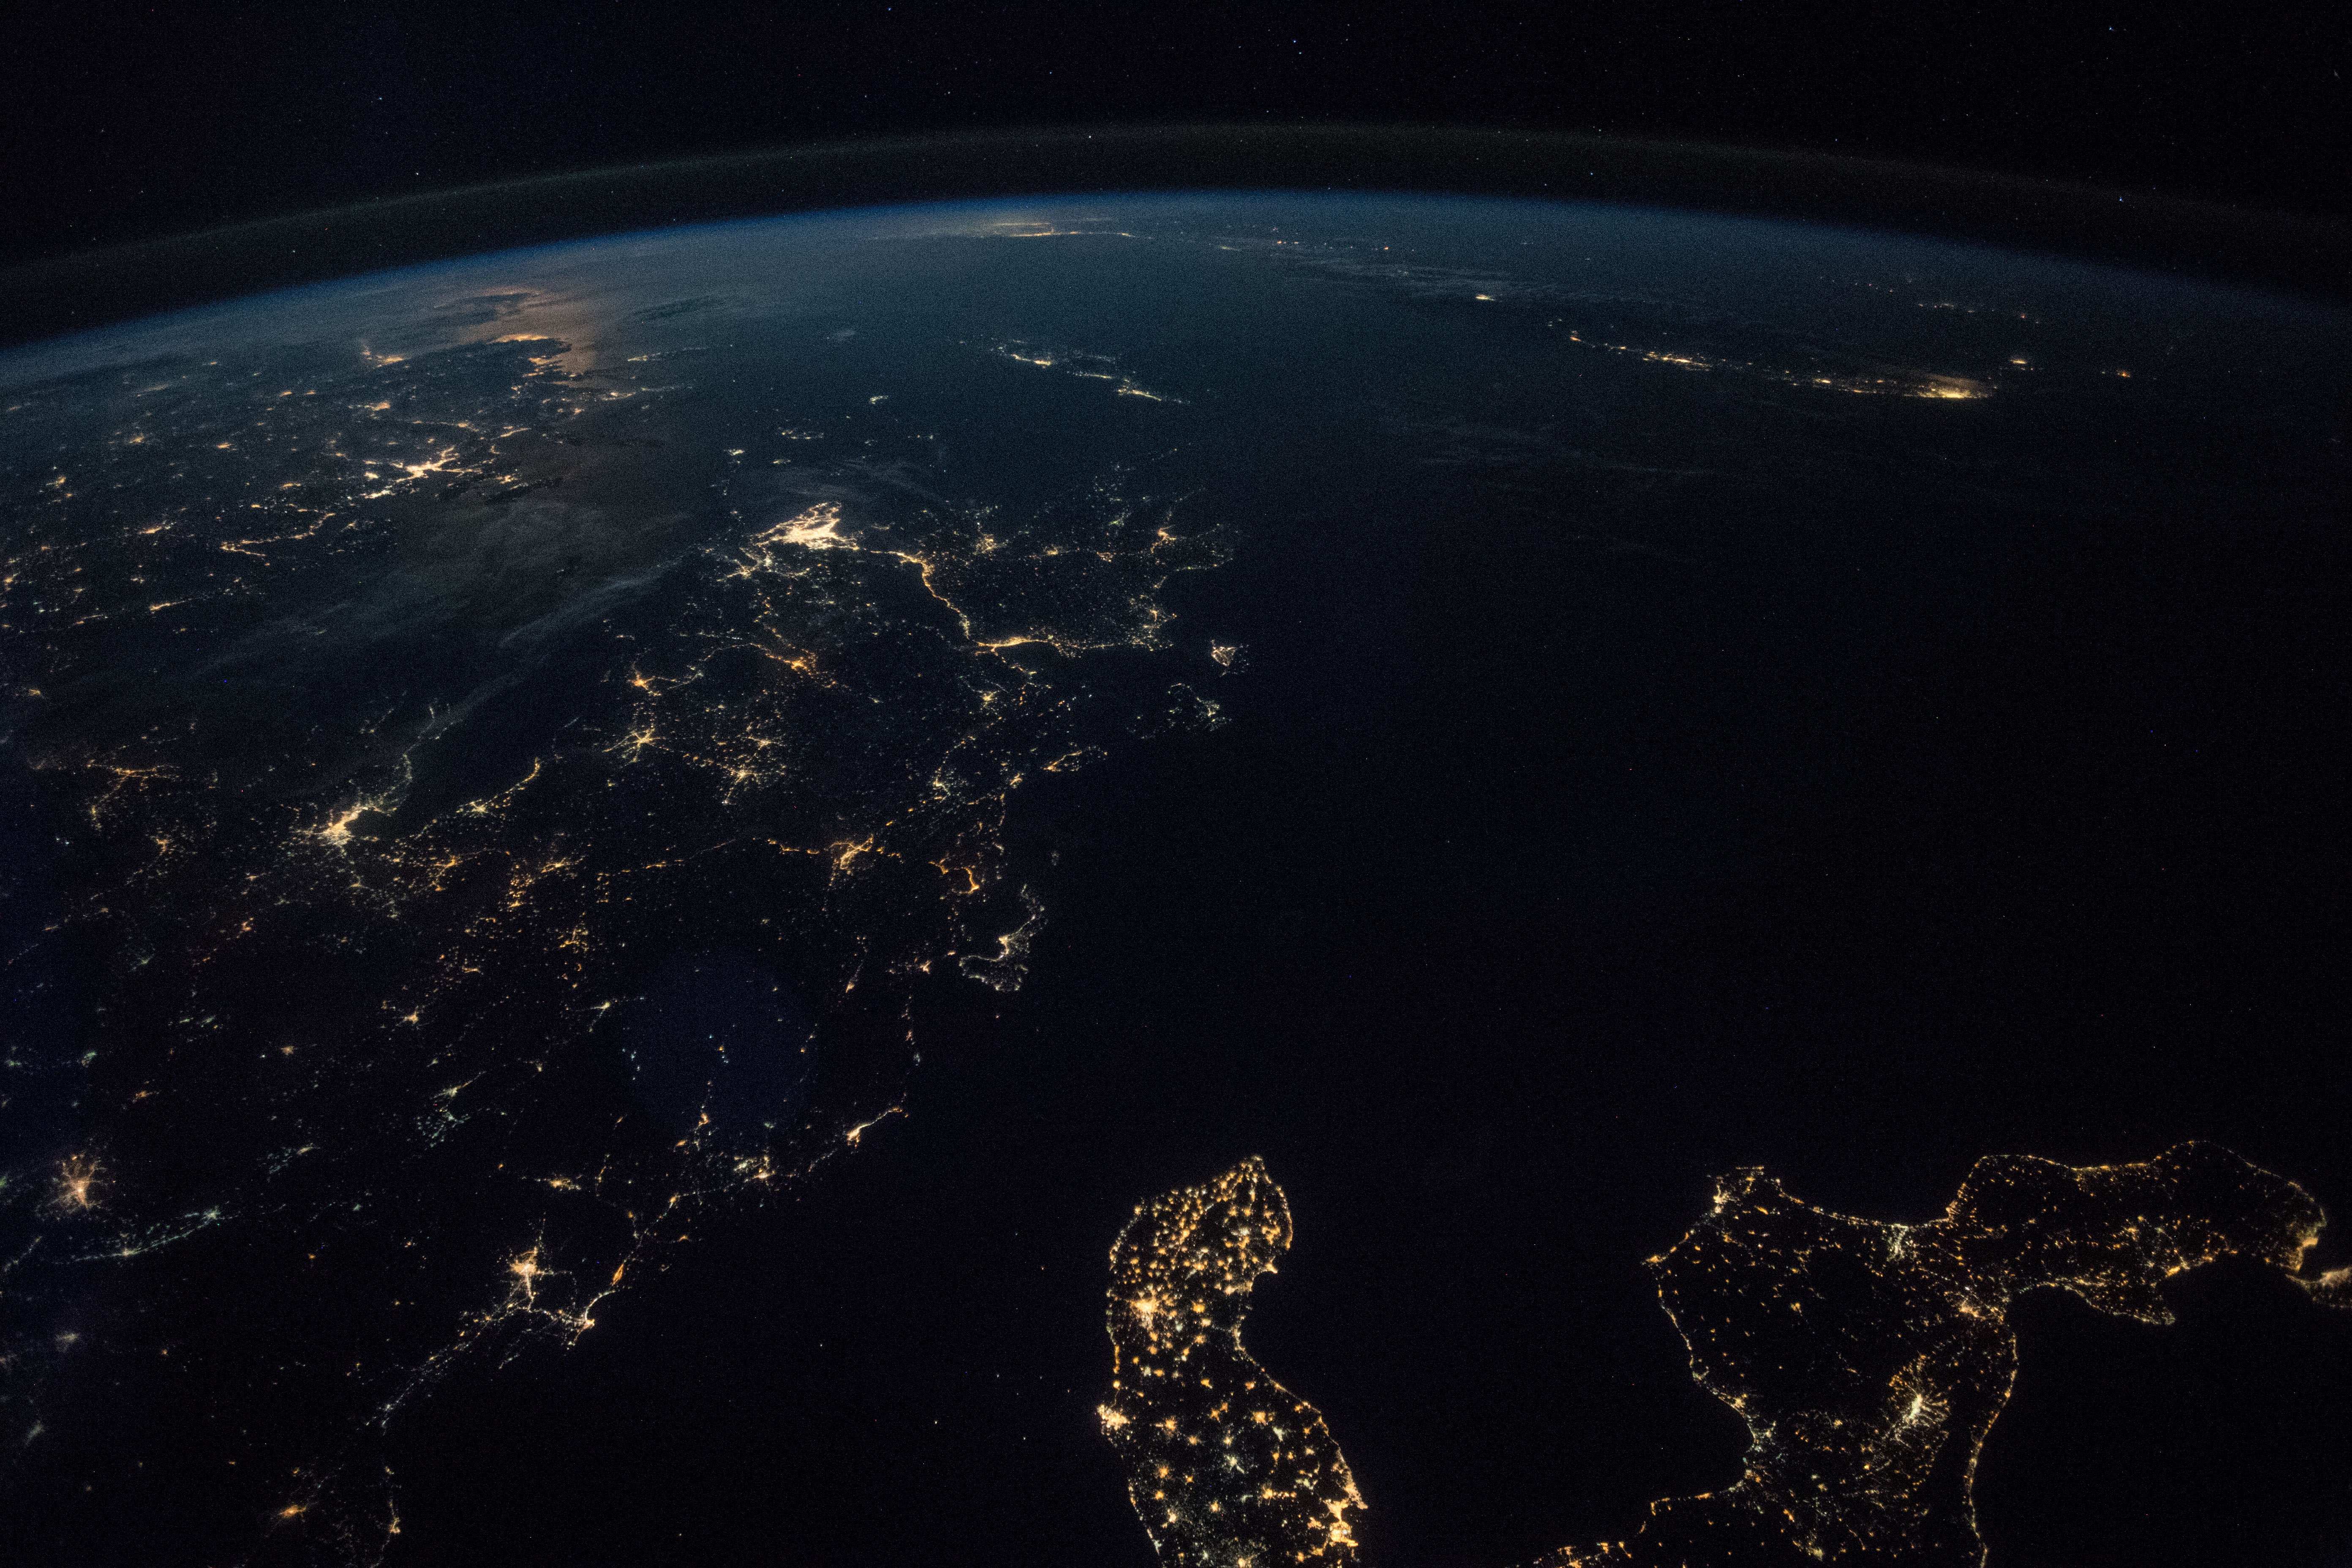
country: GREECE
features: IONIAN SEA, ADRIATIC SEA, LECCE, ANTIPAXOI, PREVEZA, MEDITERRANEAN SEA, NIGHT, EARTH LIMB
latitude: 38.6
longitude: 19.9
